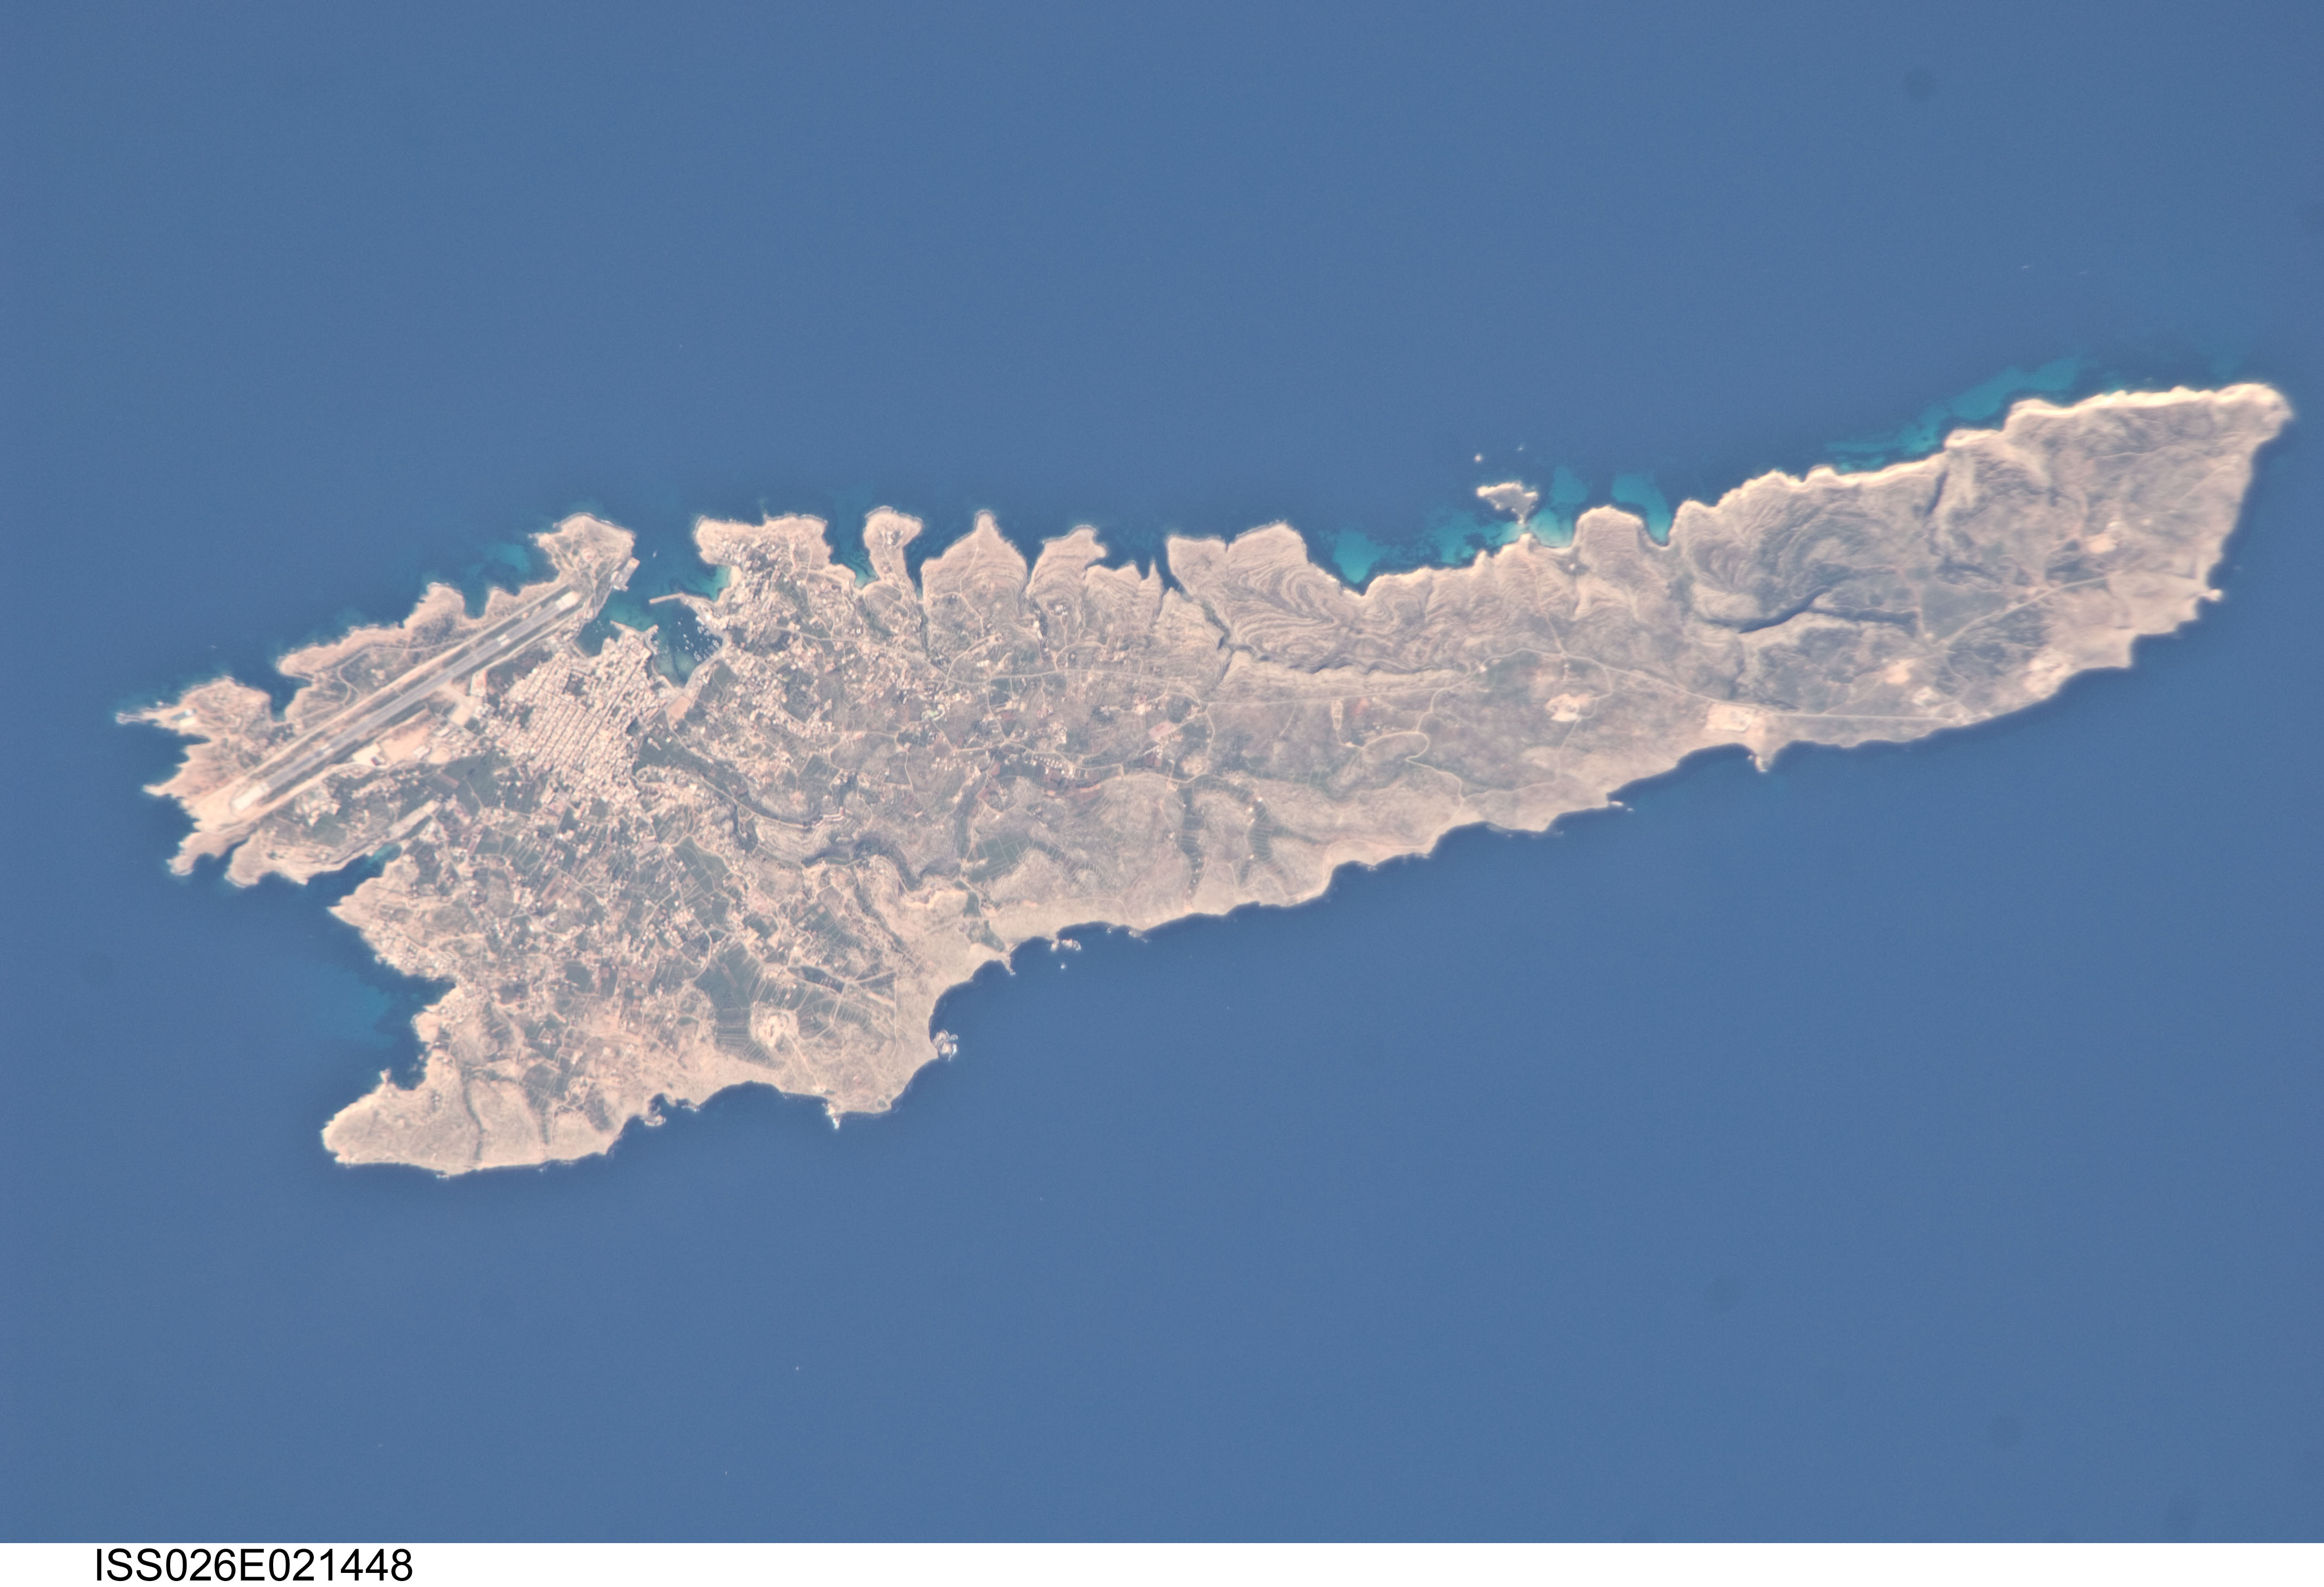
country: SICILY
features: LAMPEDUSA ISLAND, AIRPORT, VILLAGE, ROADS, RAVINES
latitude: 35.5
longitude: 12.6
